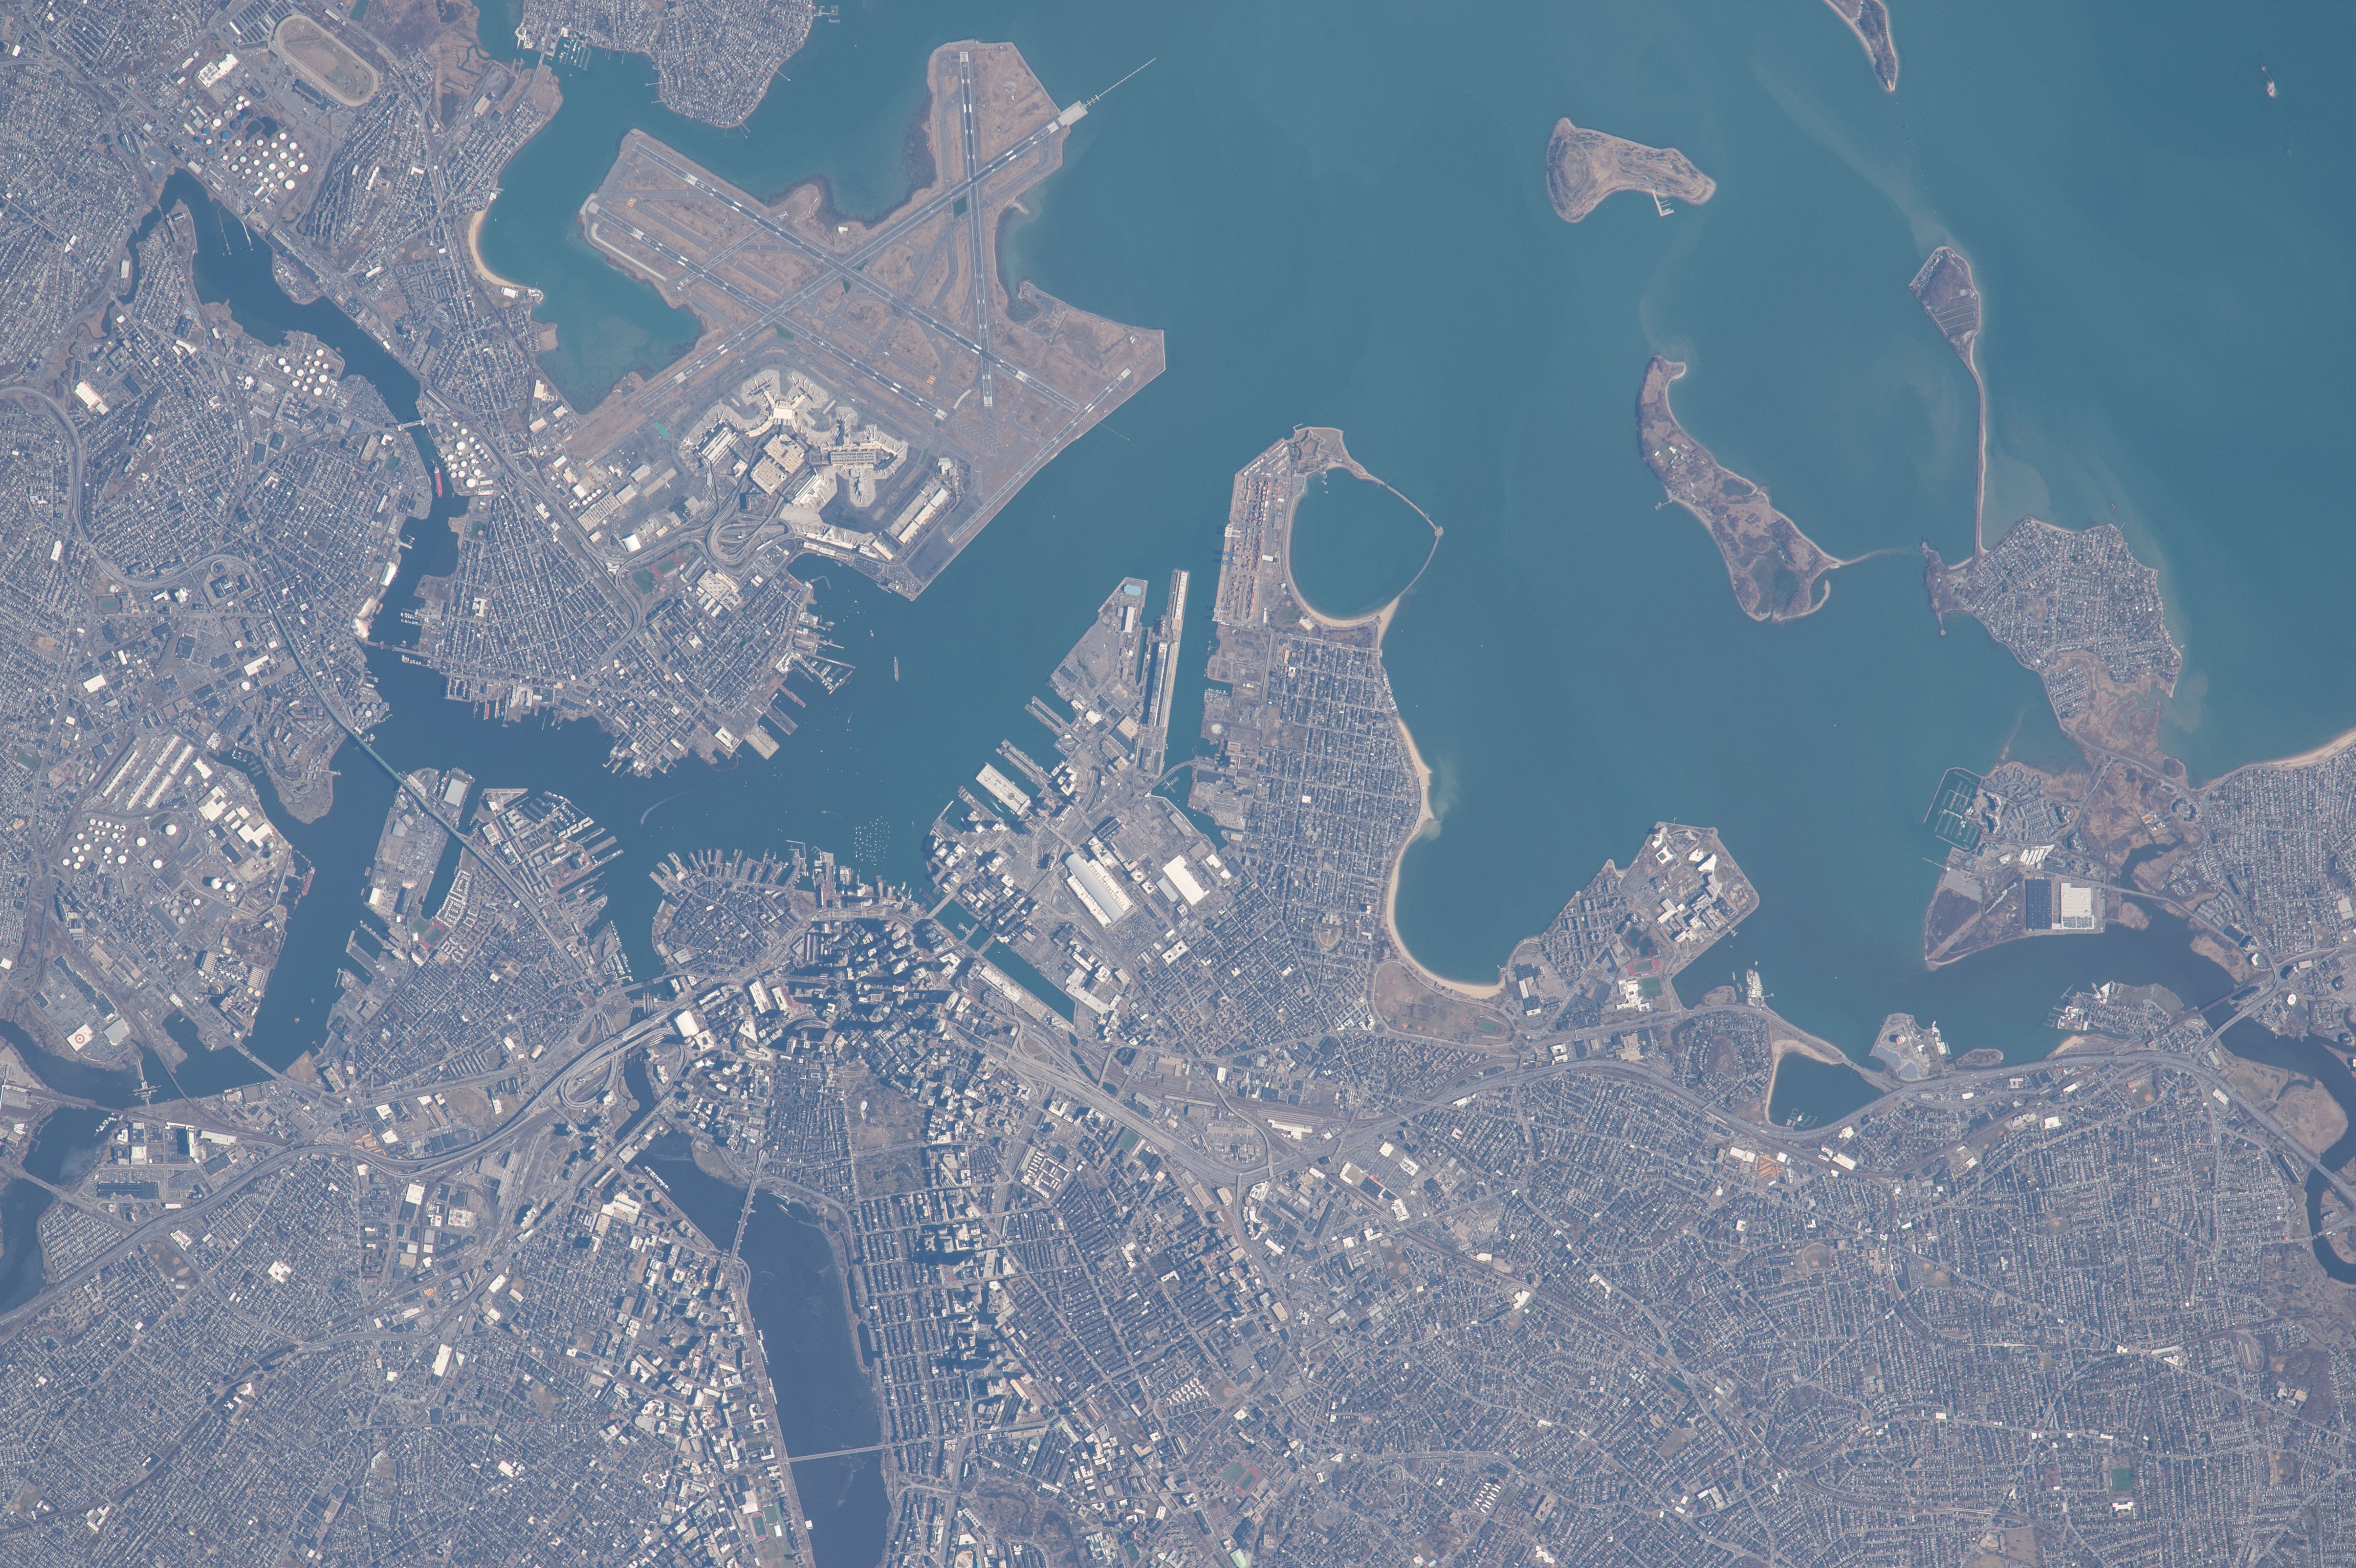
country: USA-MASSACHUSETTS
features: BOSTON, CHARLES RIVER, BOSTON HARBOR, DOCHESTER B., URBAN AREAS, AIRPORT
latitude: 42.3
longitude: -71.0
